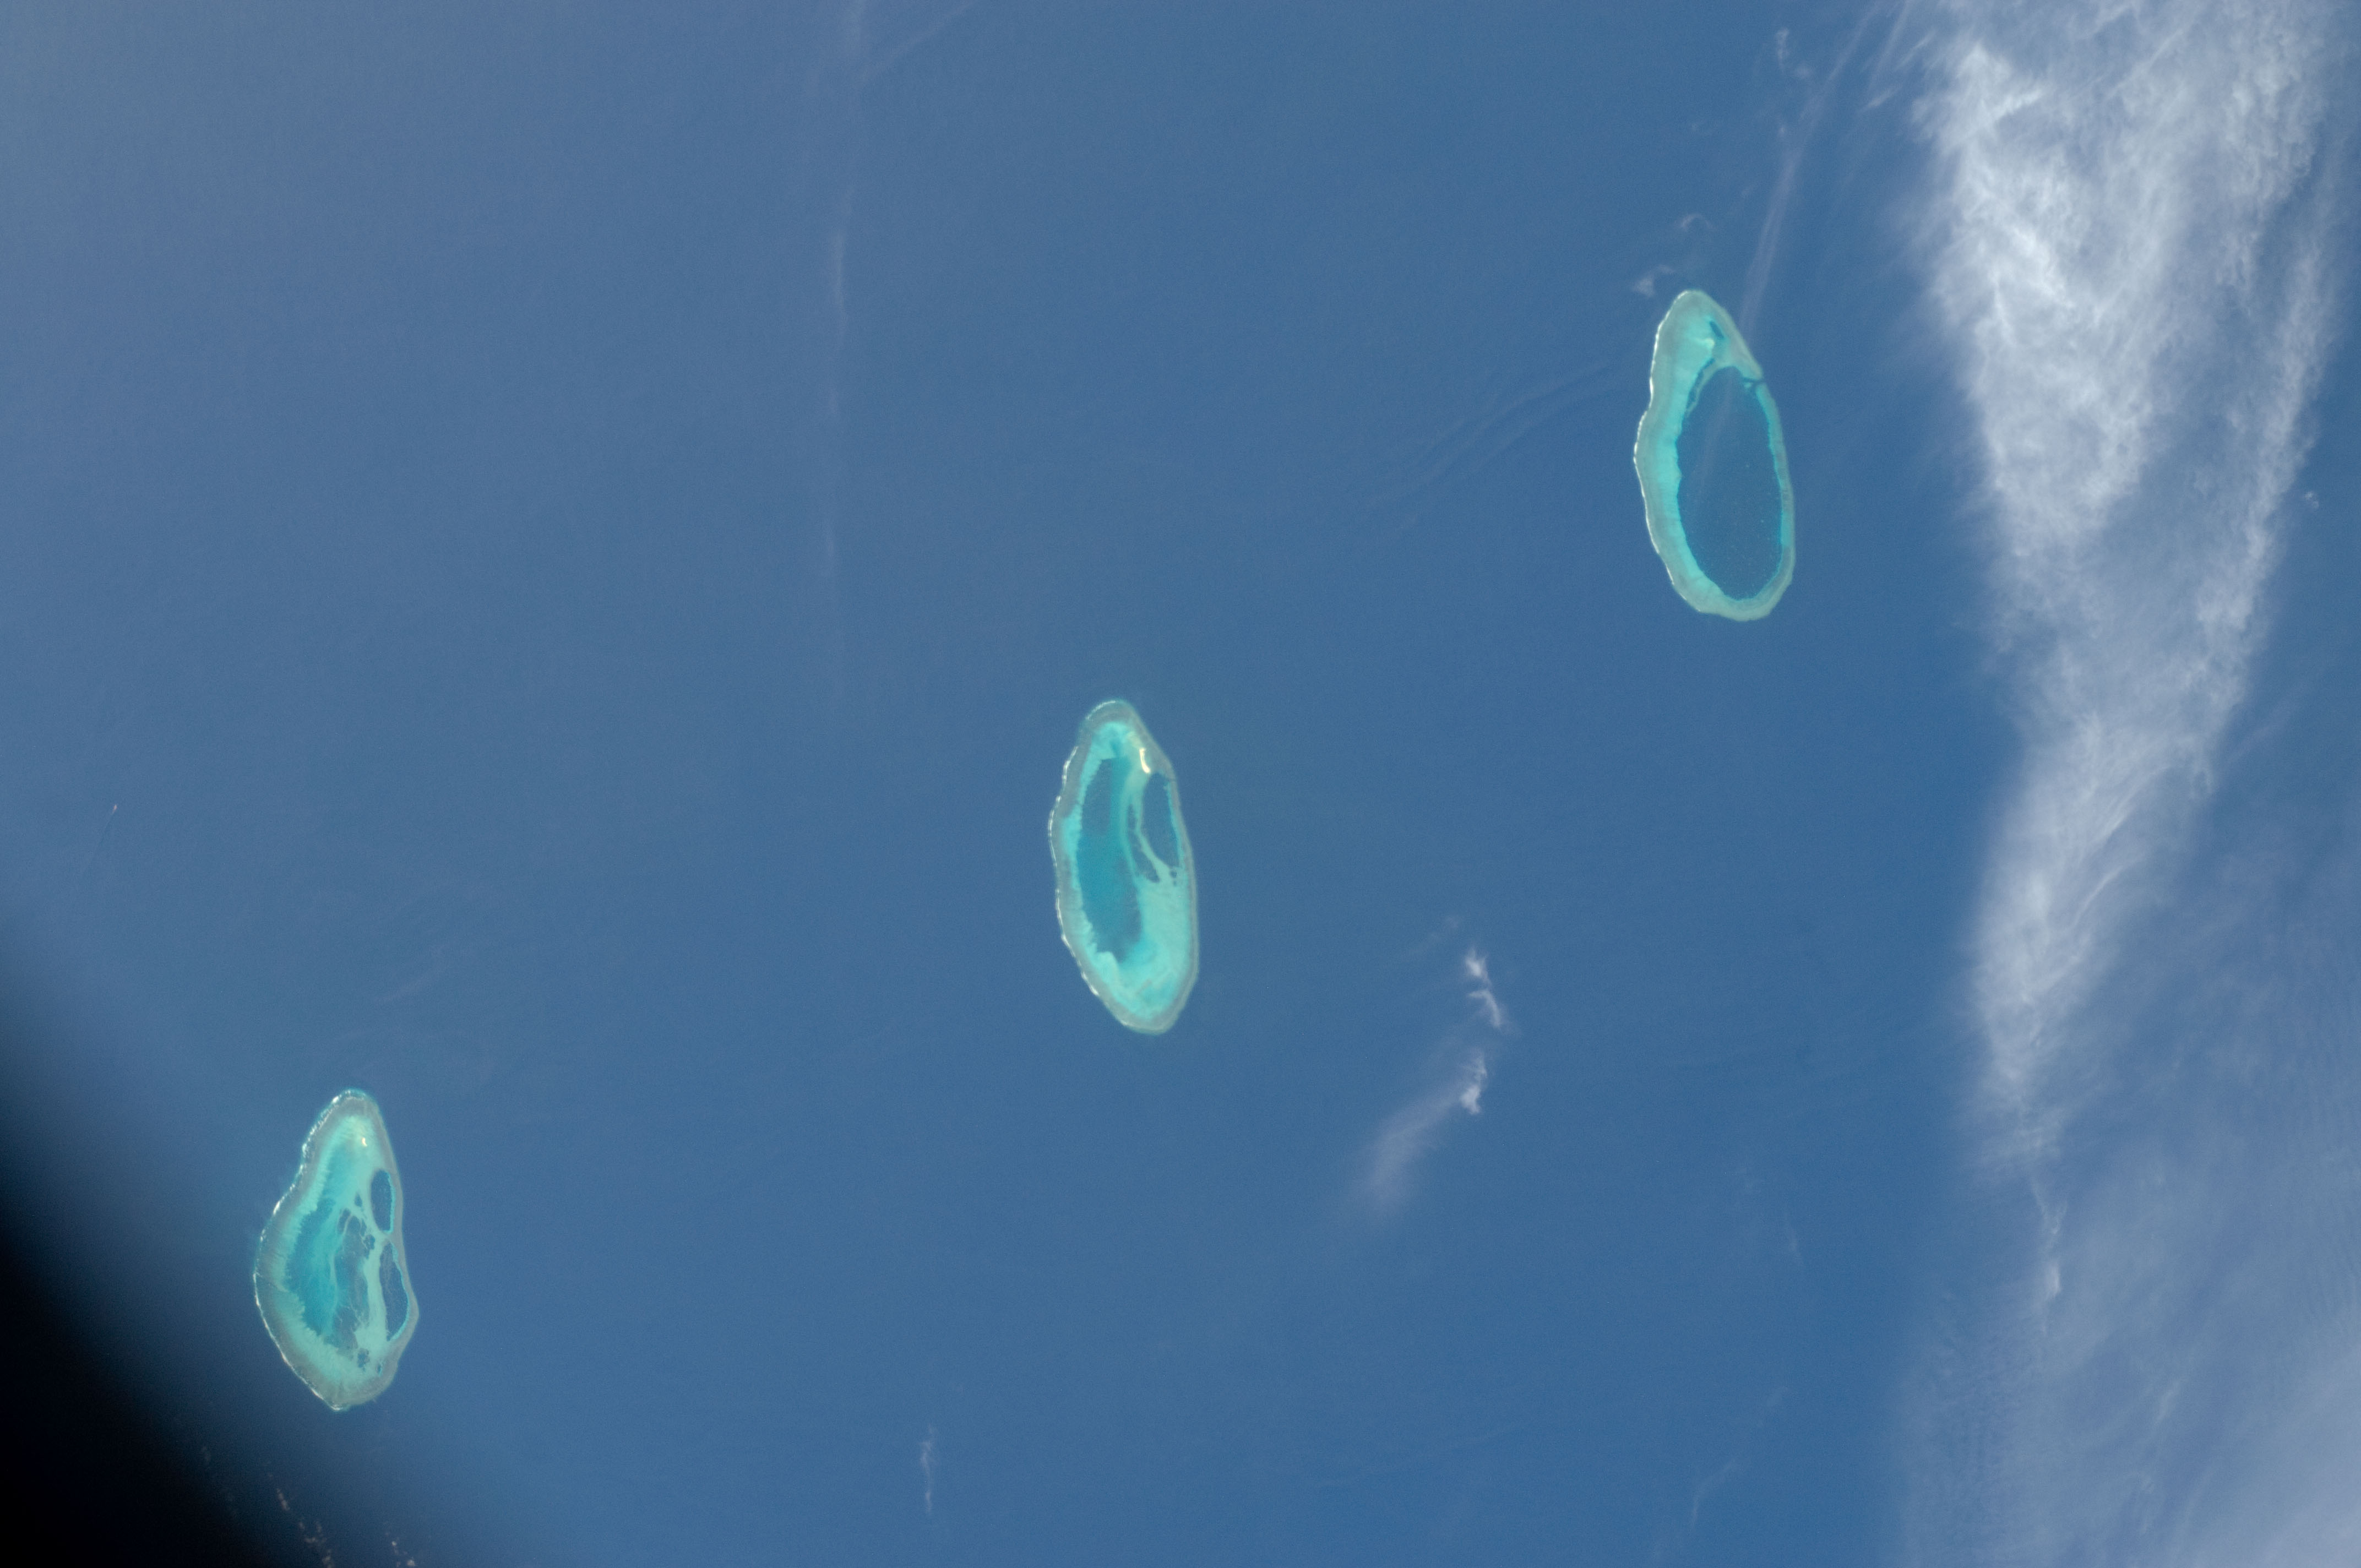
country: AUSTRALIA-WA
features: IMPERIEUSE REEF, CLERKE REEF, MERMAID REEF, ROWLEY SHOALS
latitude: -17.3
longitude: 119.4
